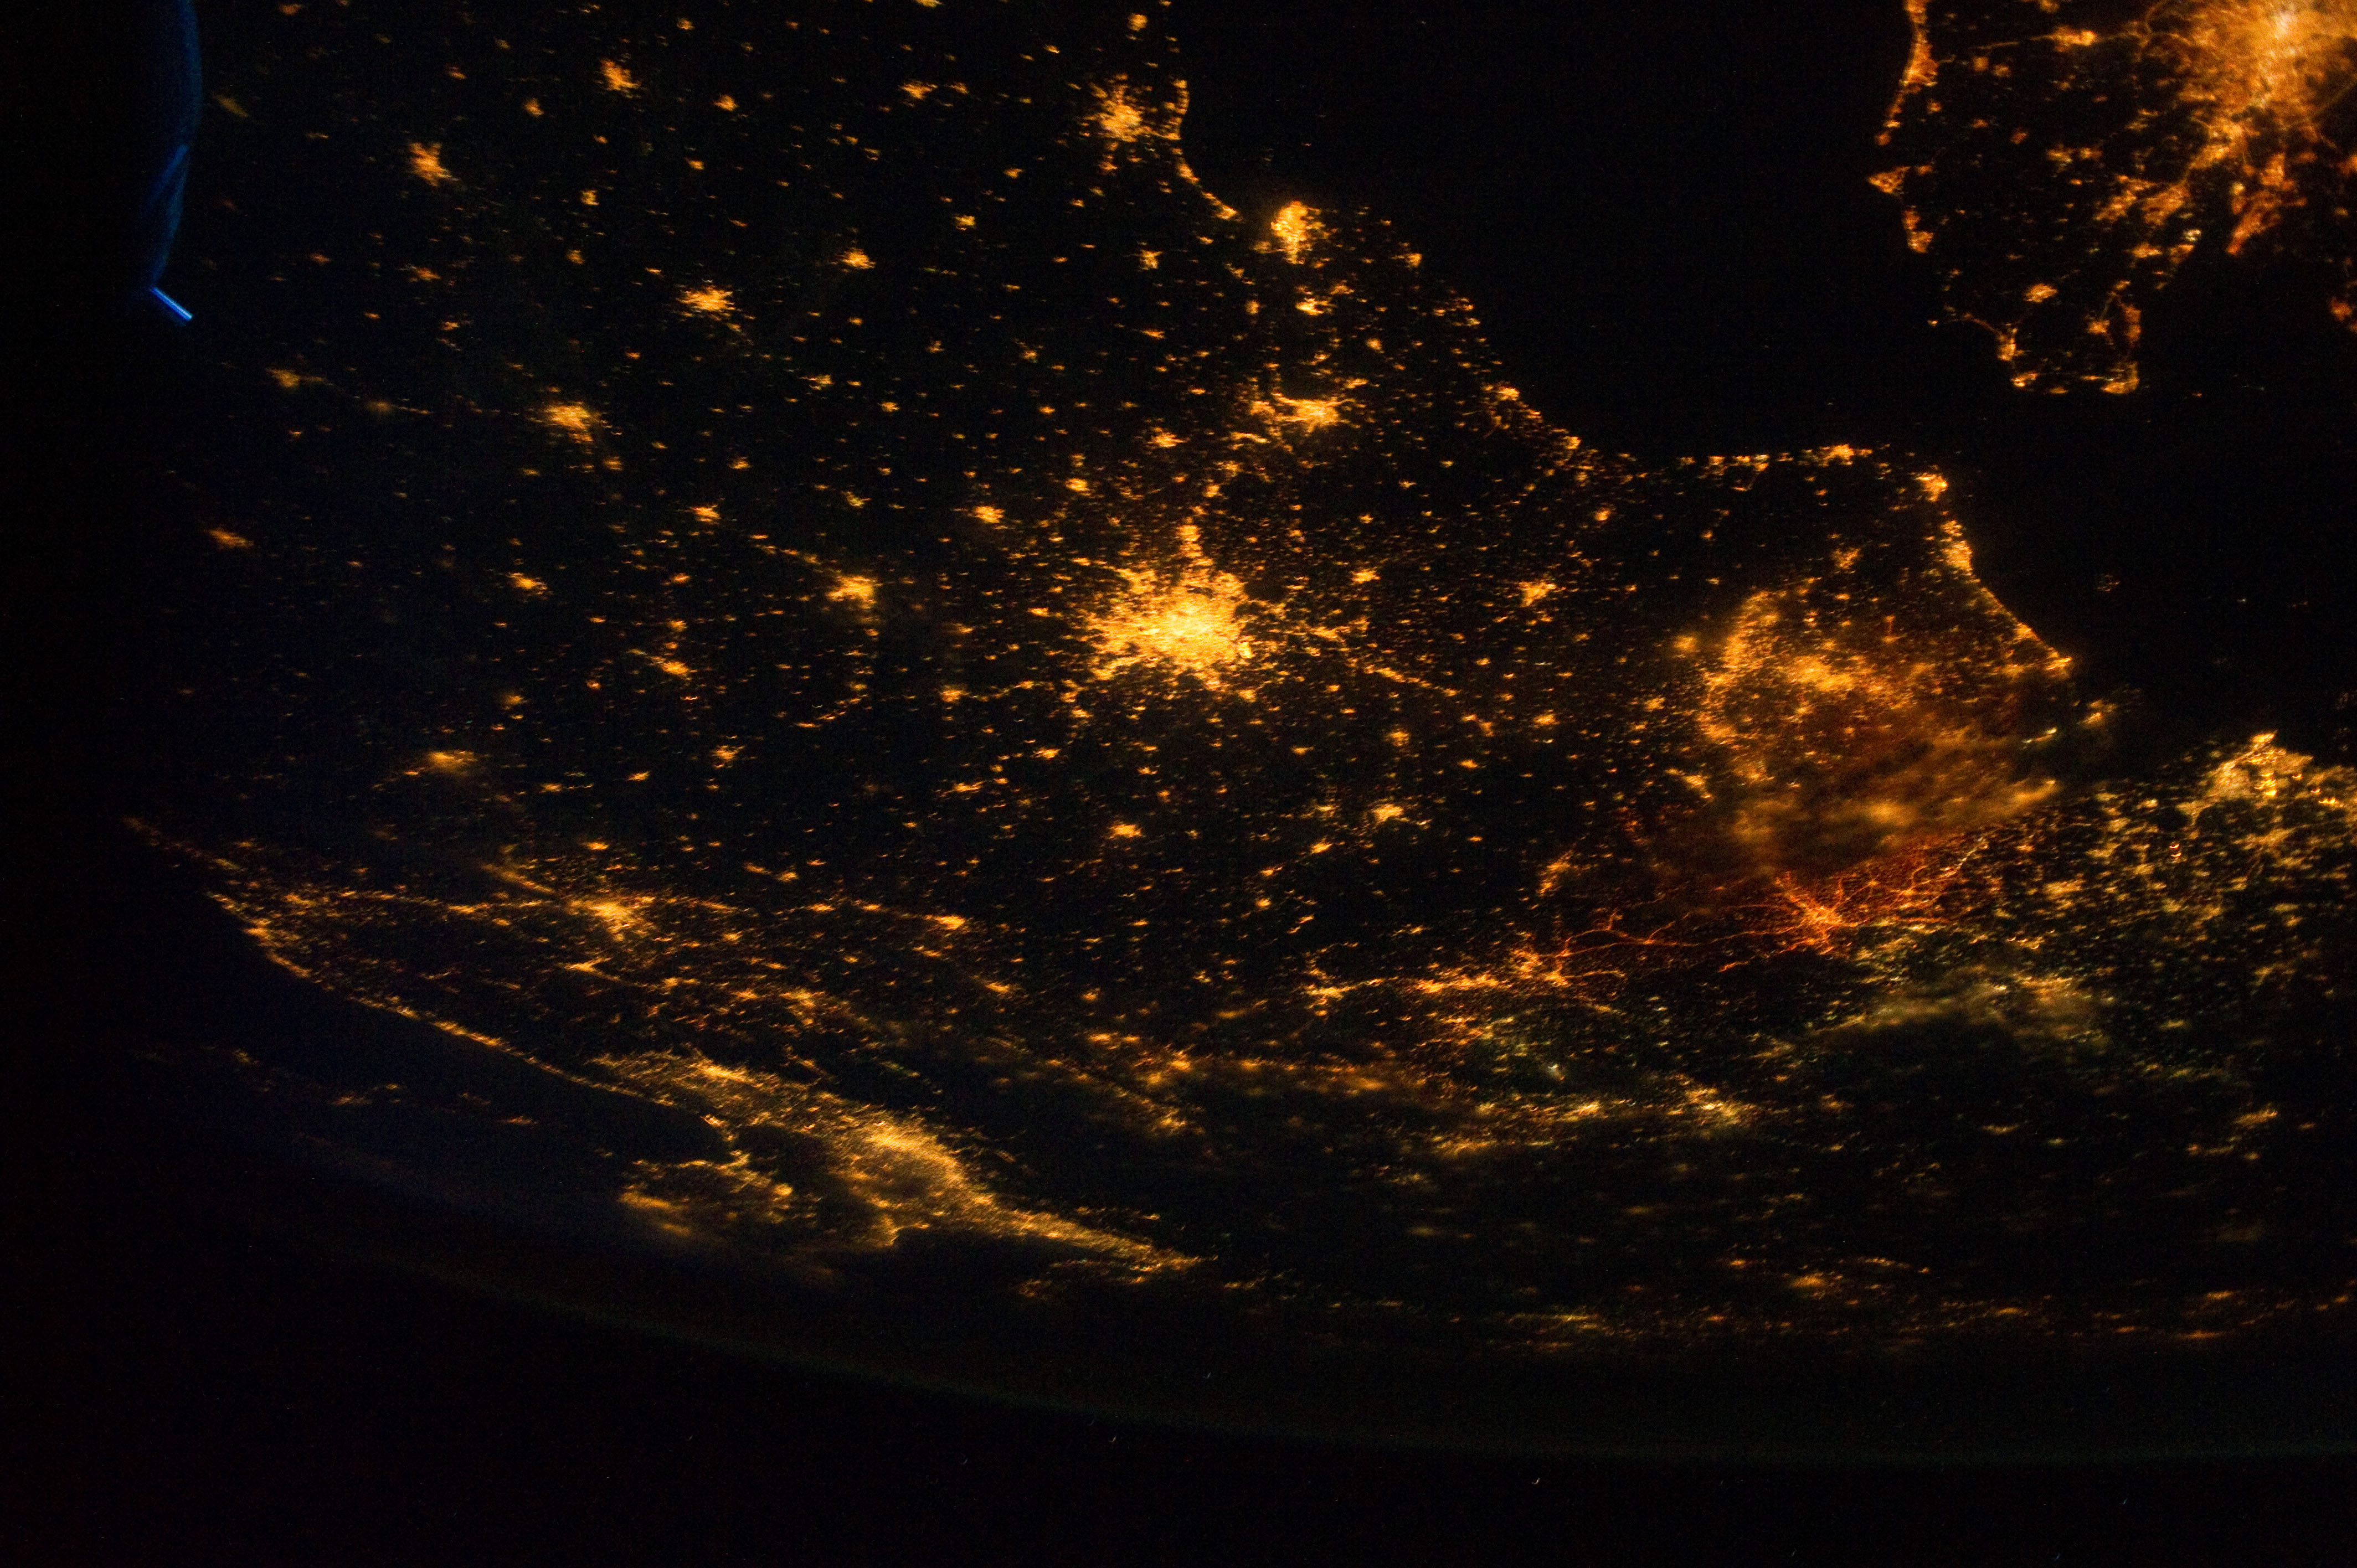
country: FRANCE
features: PAN- NW. EUROPE AT NIGHT, PARIS, BRUSSELS, LONDON, MILAN
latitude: 49.0
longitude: 3.0
